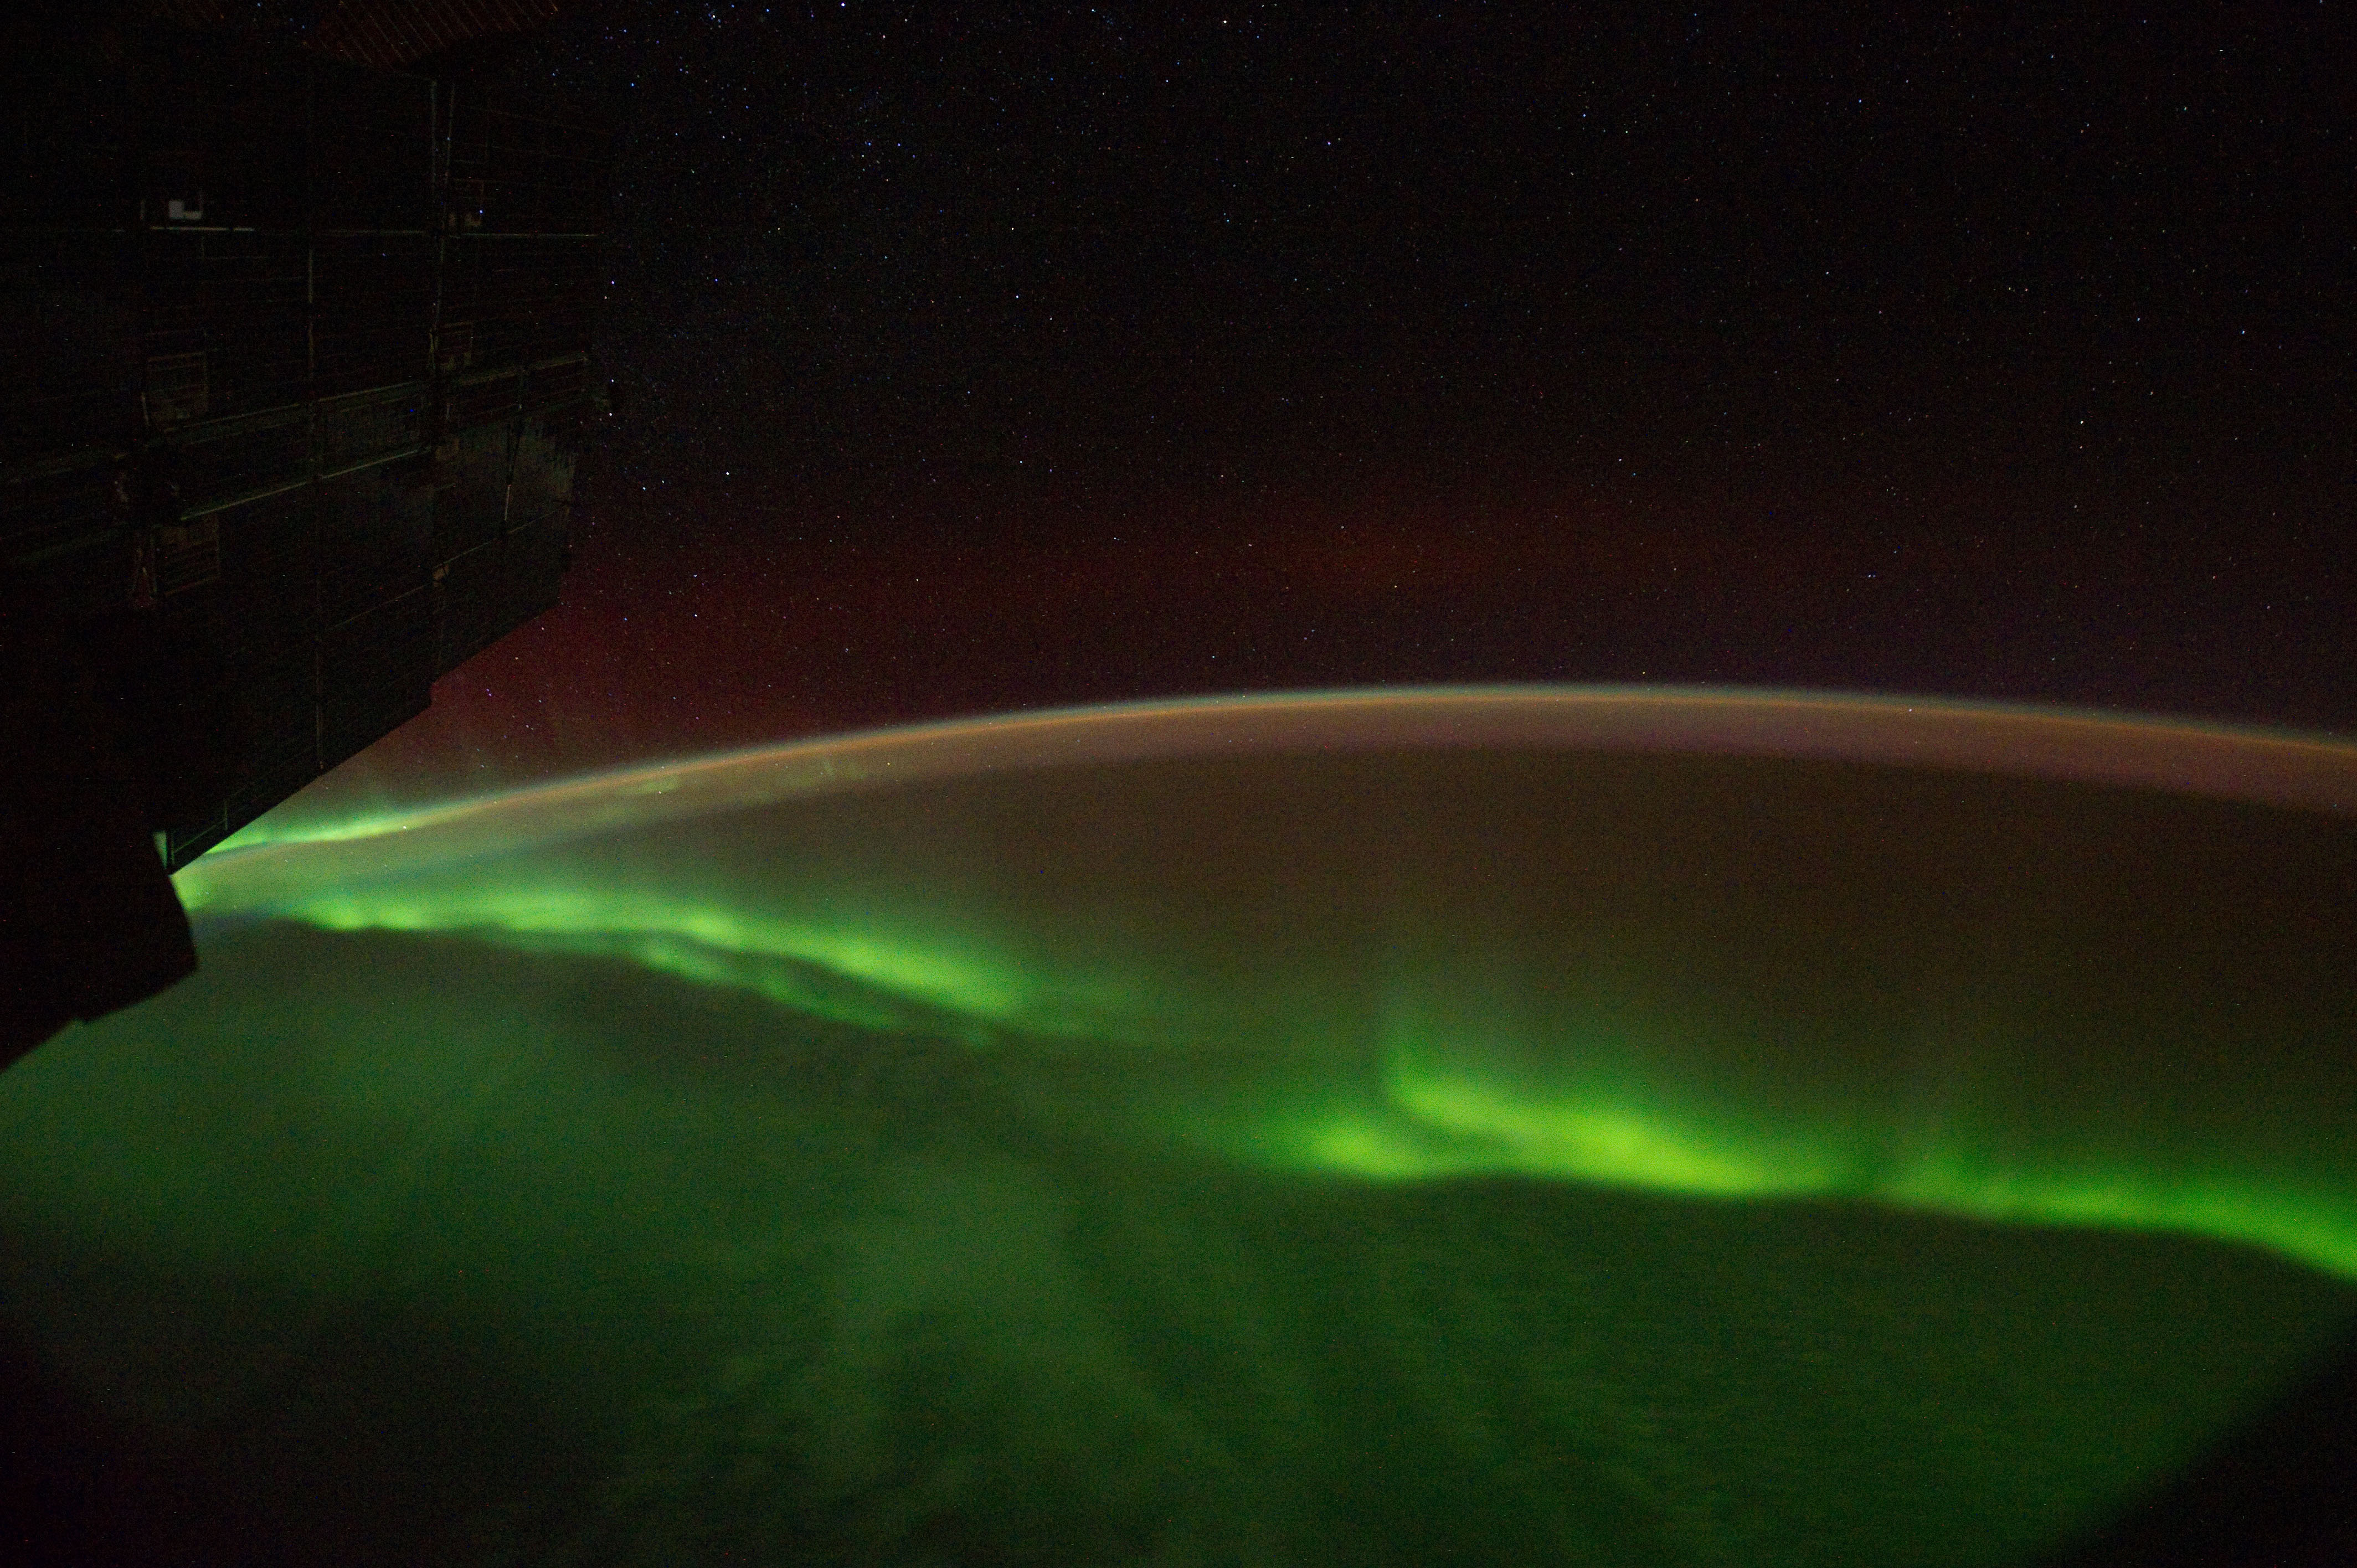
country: AURORA
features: AURORA AUSTRALIS, AIRGLOW, SOUTHEASTERN INDIAN OCEAN
